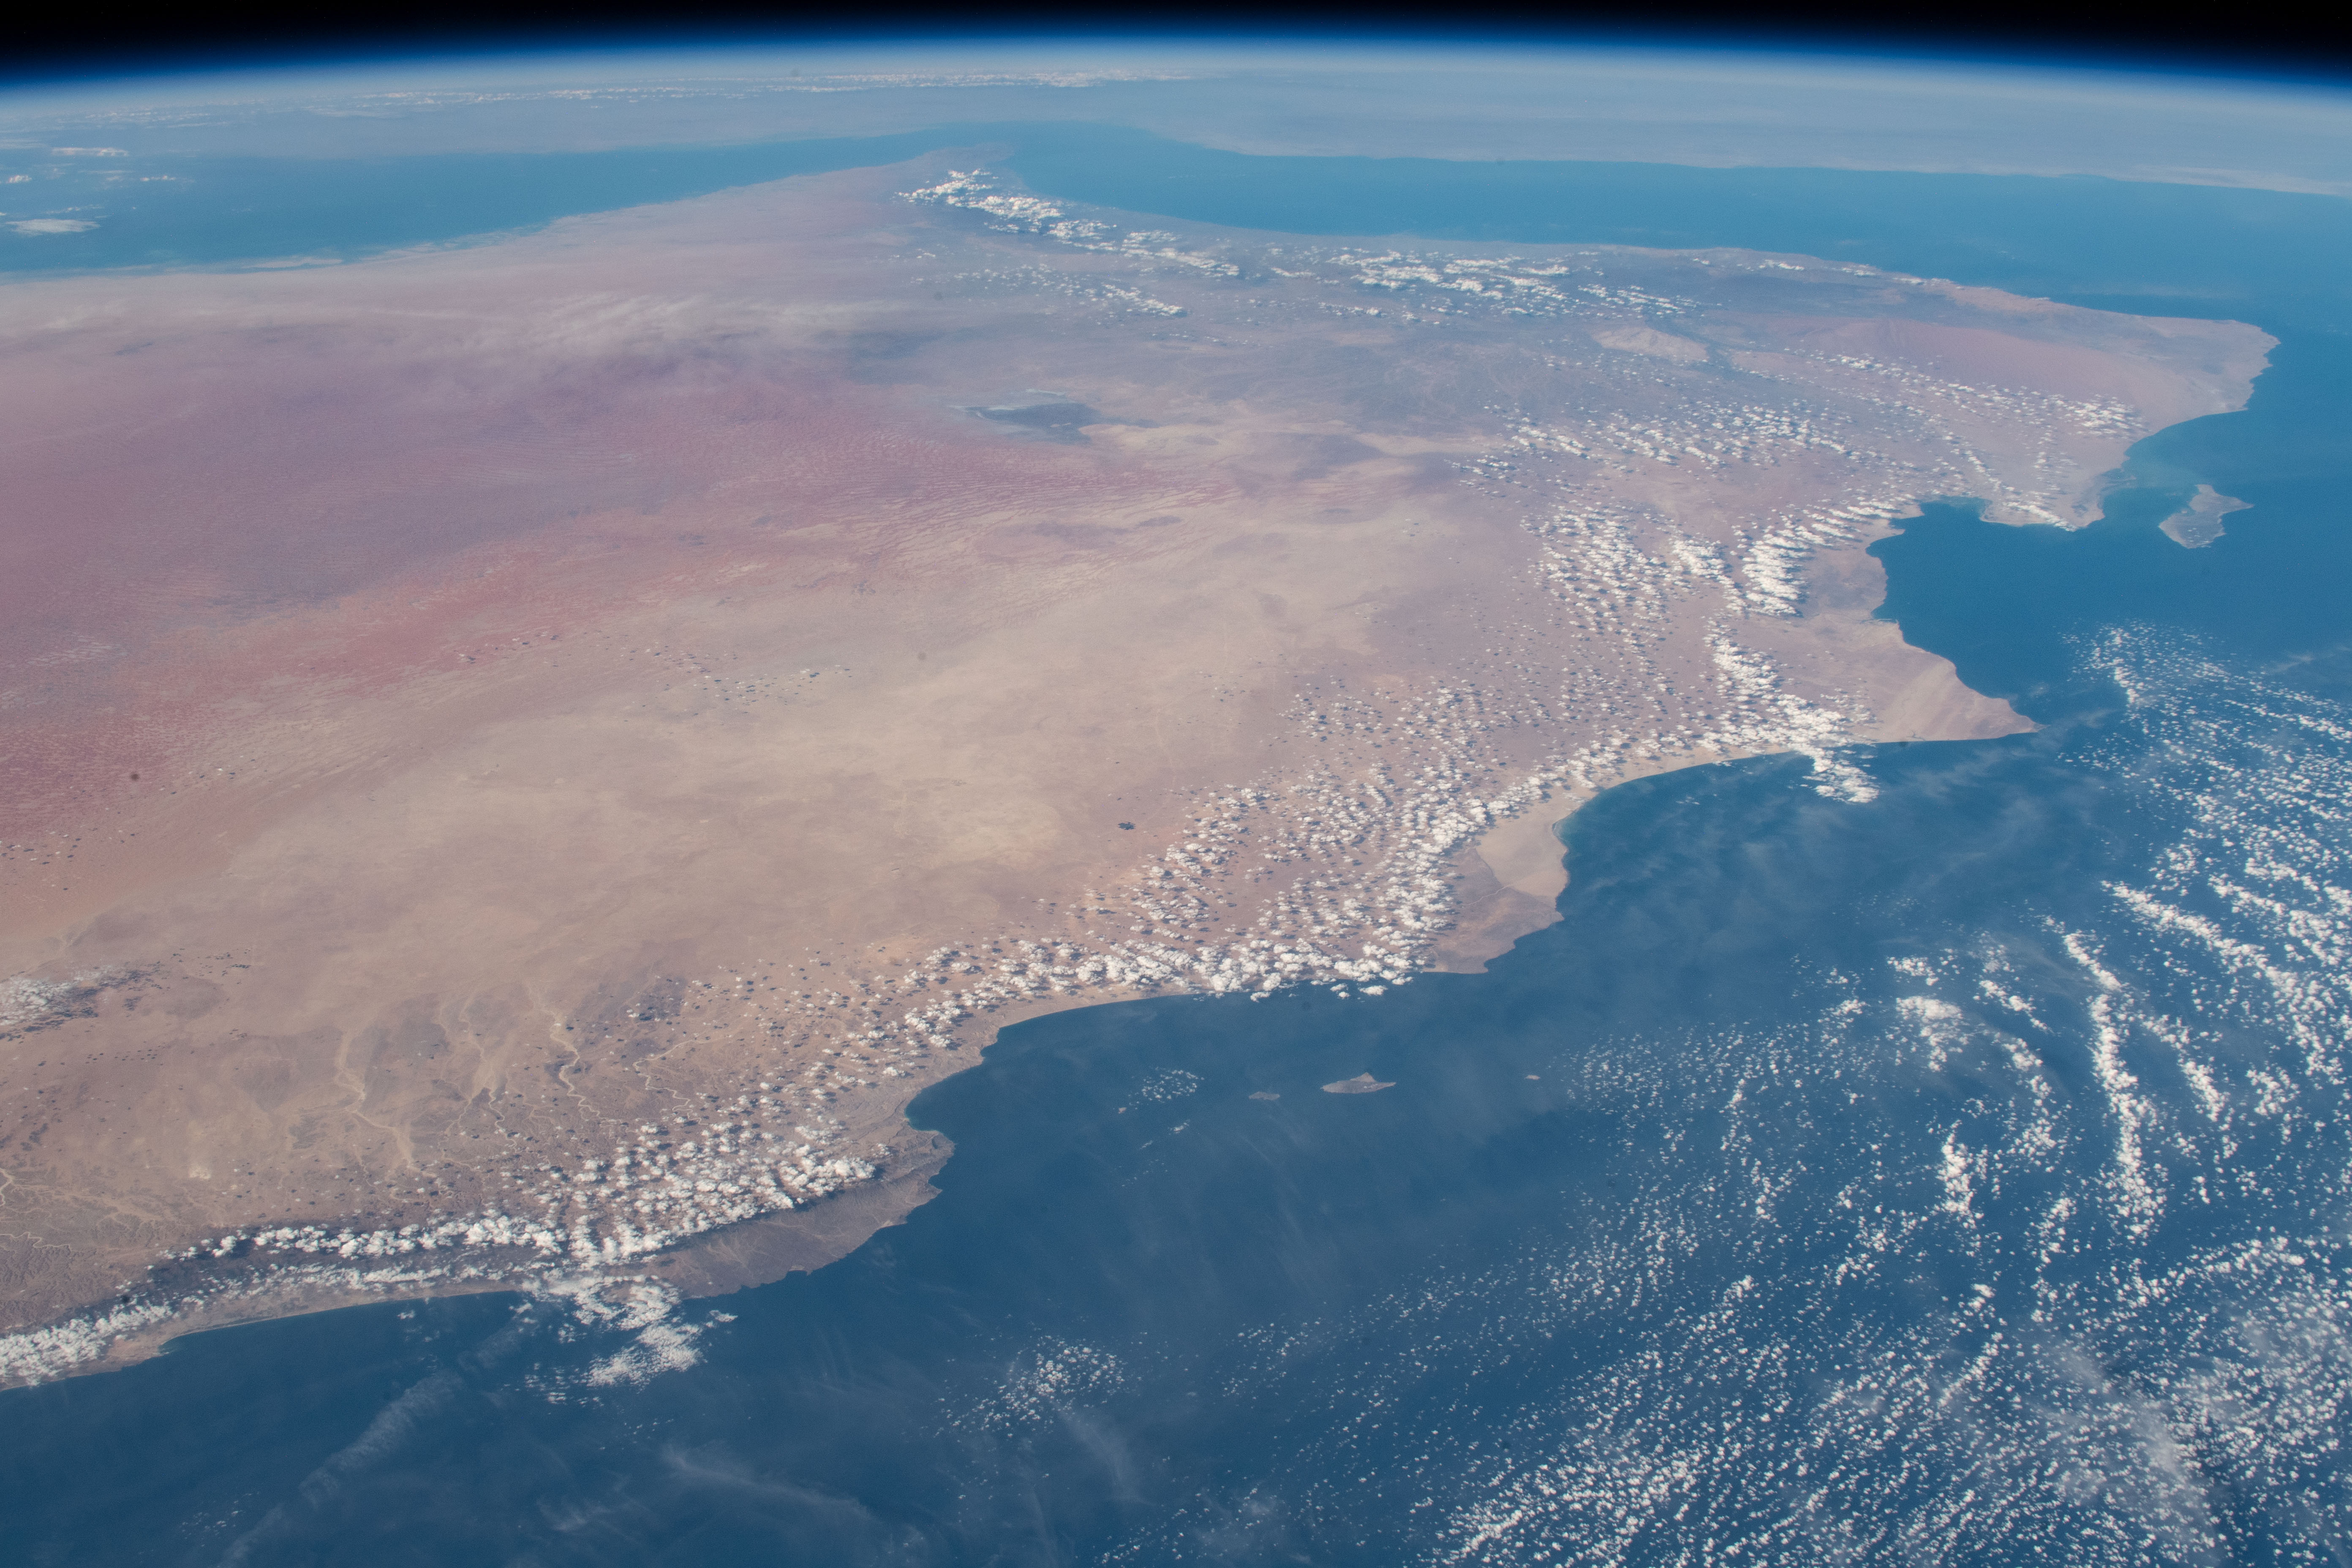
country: OMAN
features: RUB' AL KHALI DESERT, OMAN
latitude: 19.0
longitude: 55.5
